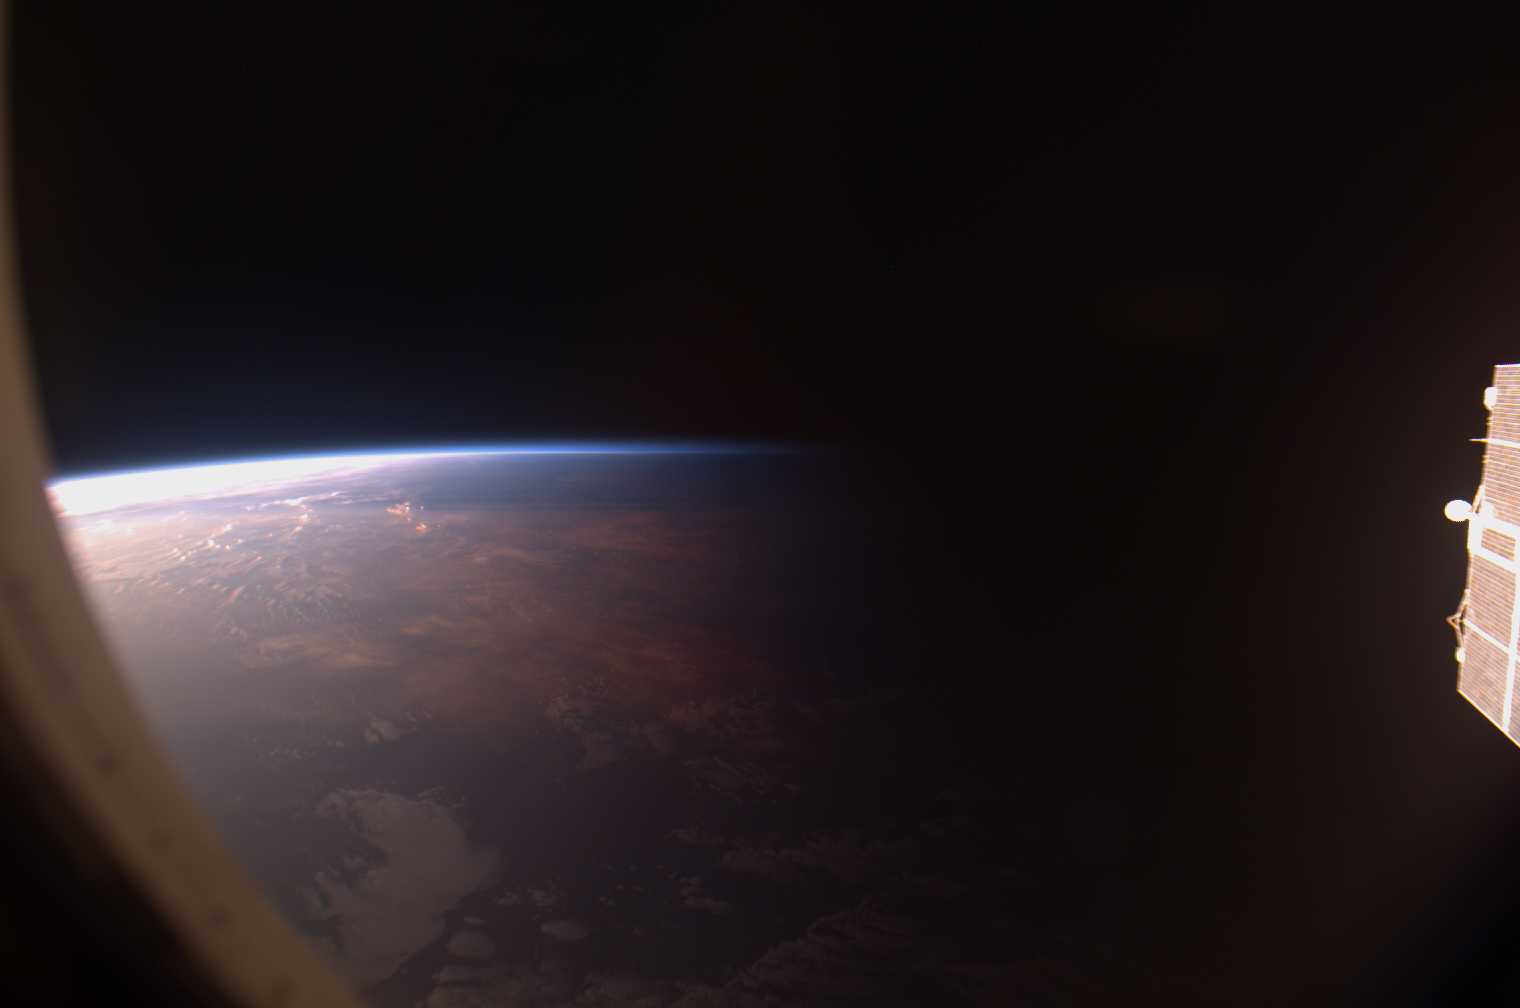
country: PACIFIC OCEAN
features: EARTH LIMB, CLOUDS, ISS
